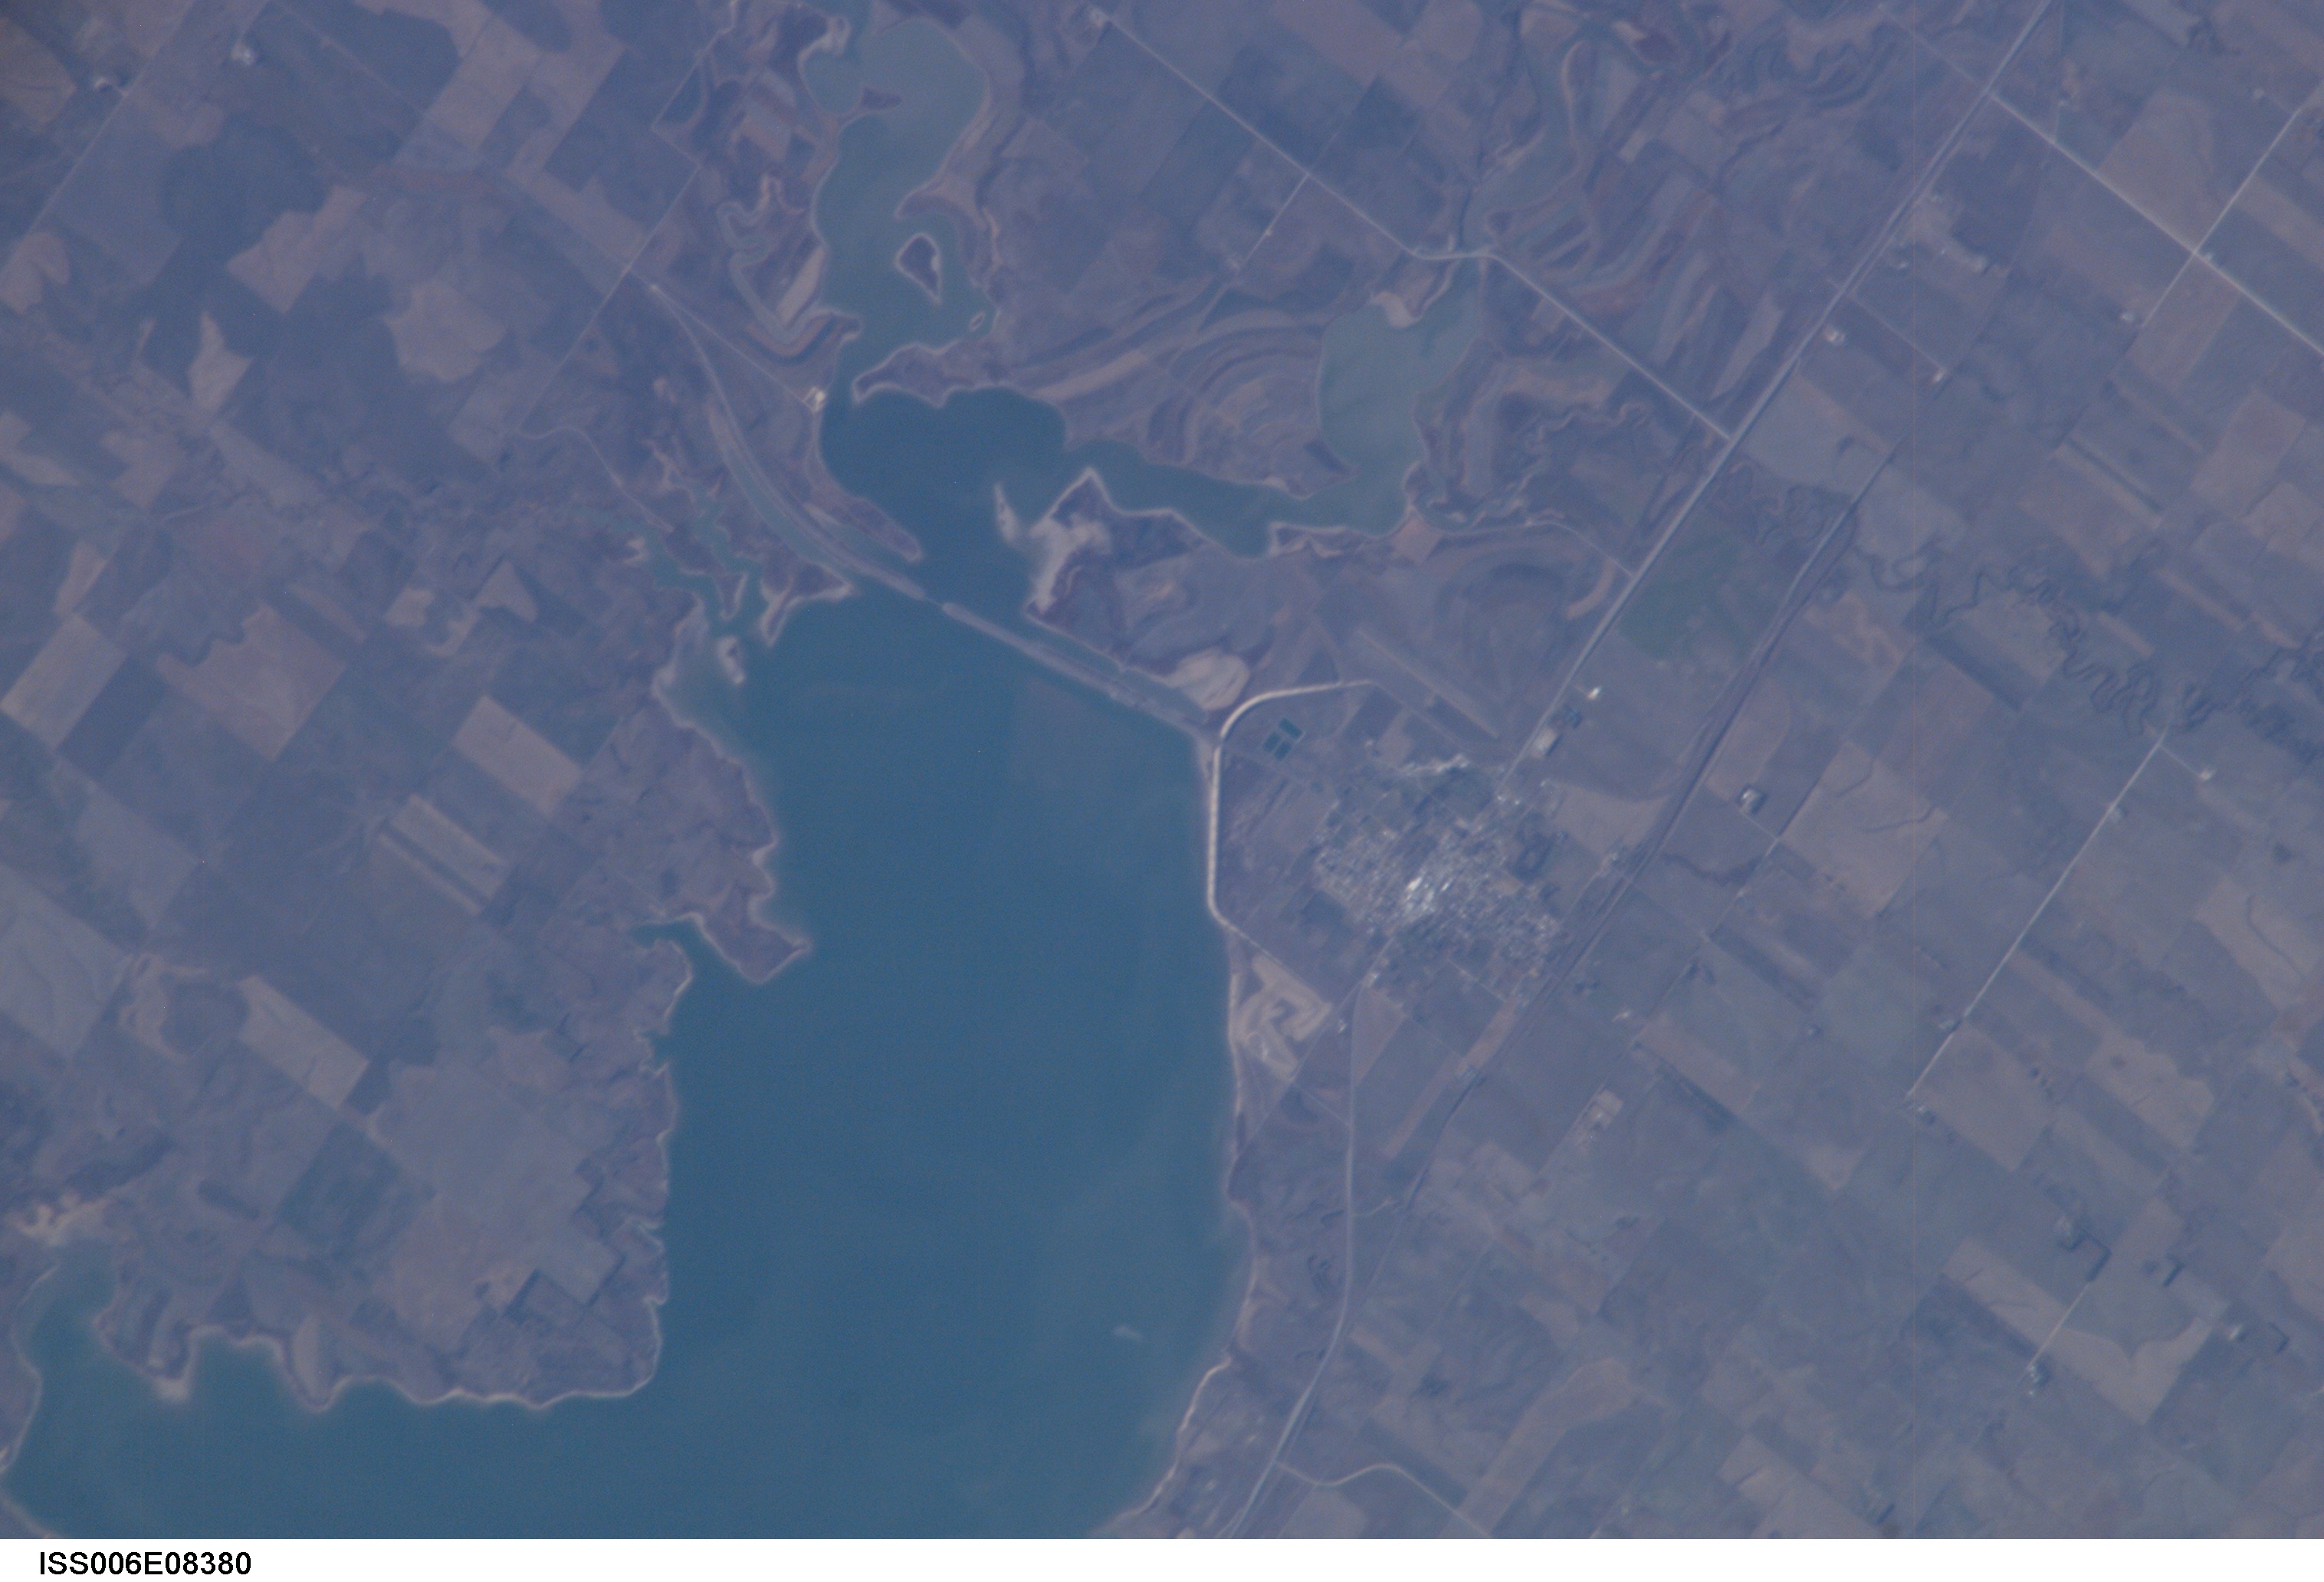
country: USA-KANSAS
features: MILFORD LAKE, DAM, AGRICULTURE
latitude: 39.0
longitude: -97.0
